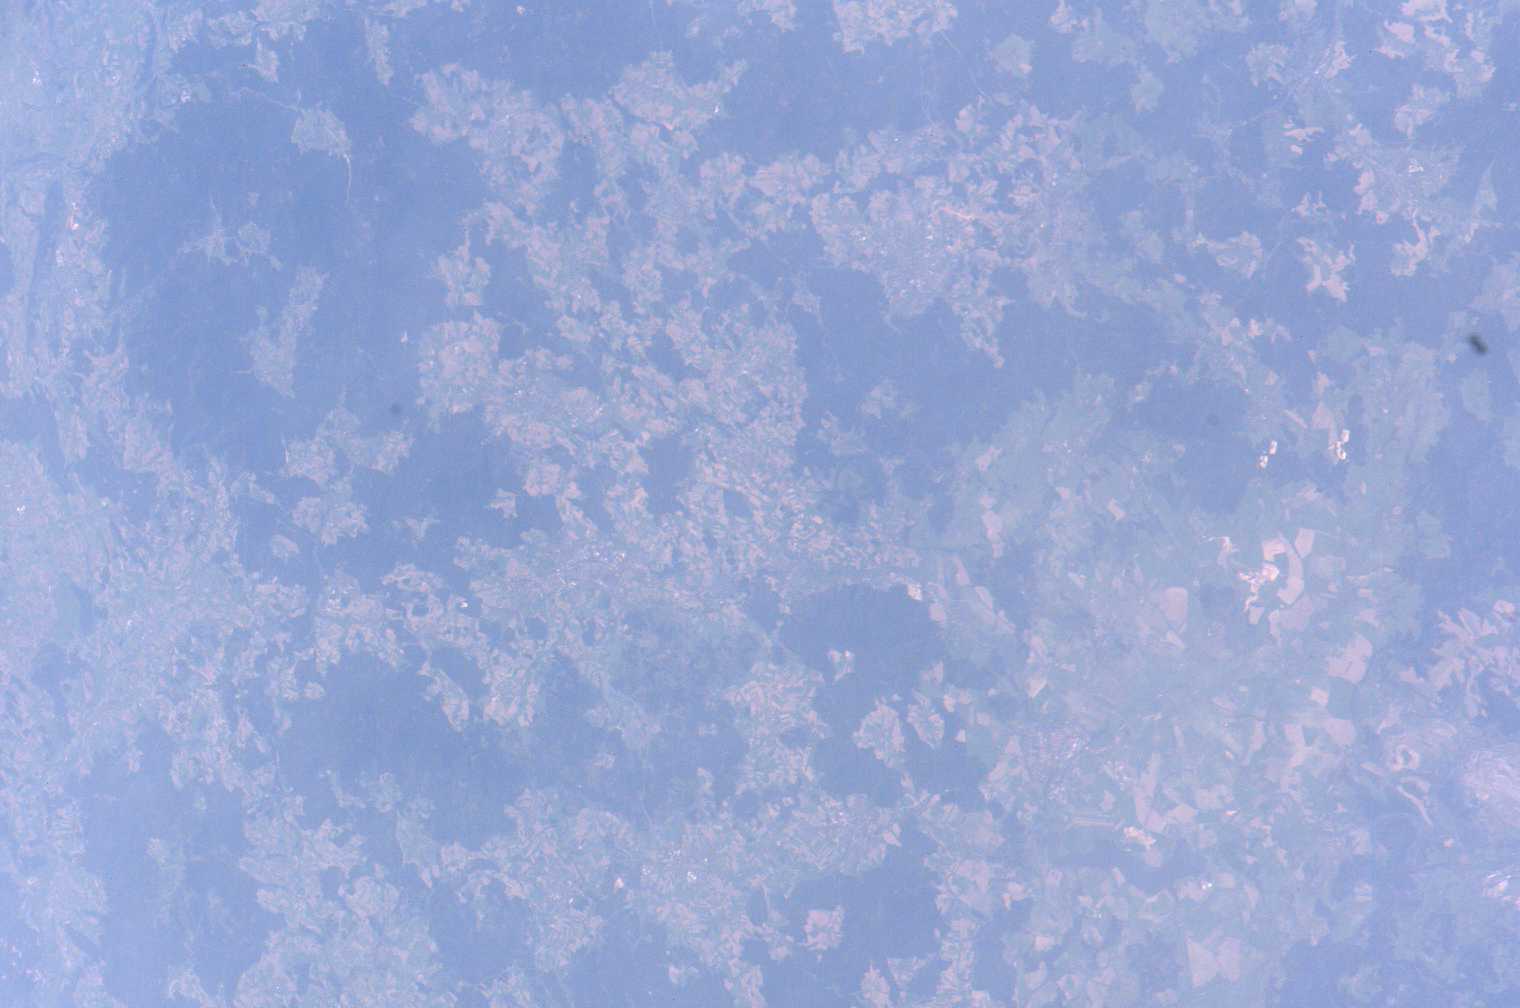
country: GERMANY
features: DURREWIESEN, BERNLOHE
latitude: 50.1
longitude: 12.2
